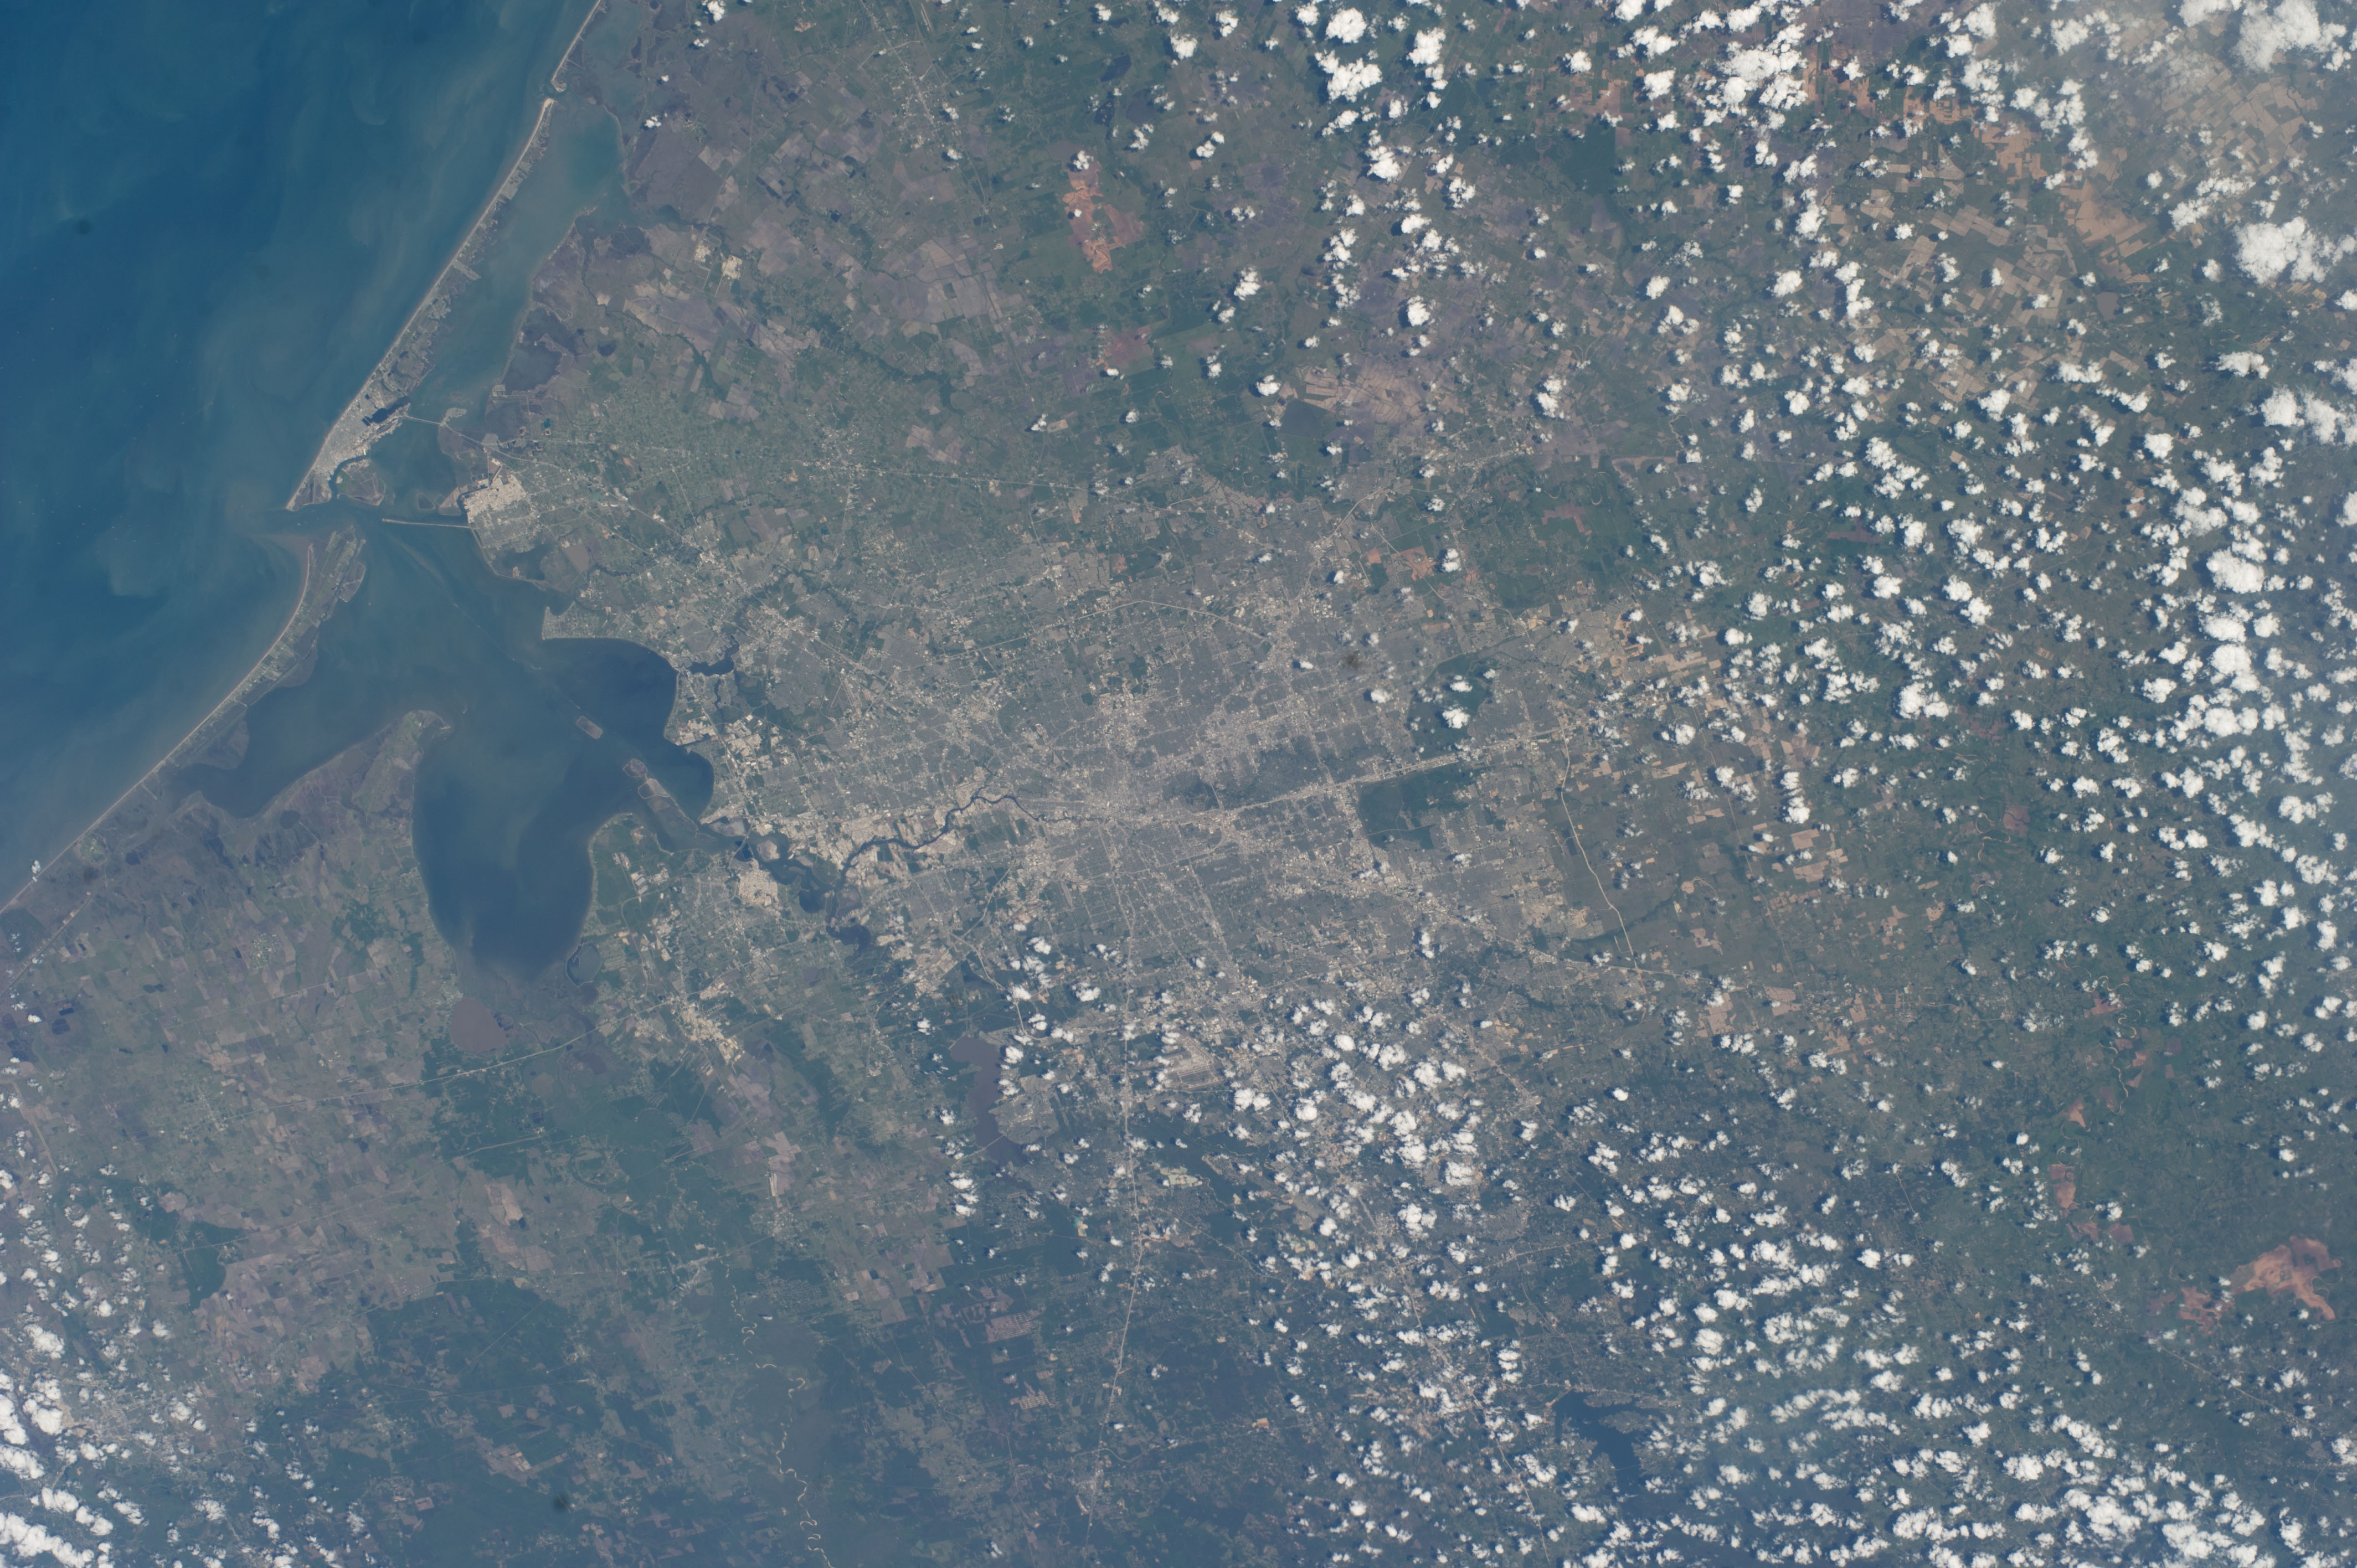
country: USA-TEXAS
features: HOUSTON, TRINITY BAY, GULF OF MEXICO, GALVESTON BAY, GALVESTON, TEXAS CITY, GALVESTON ISLAND
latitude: 29.7
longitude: -95.4
